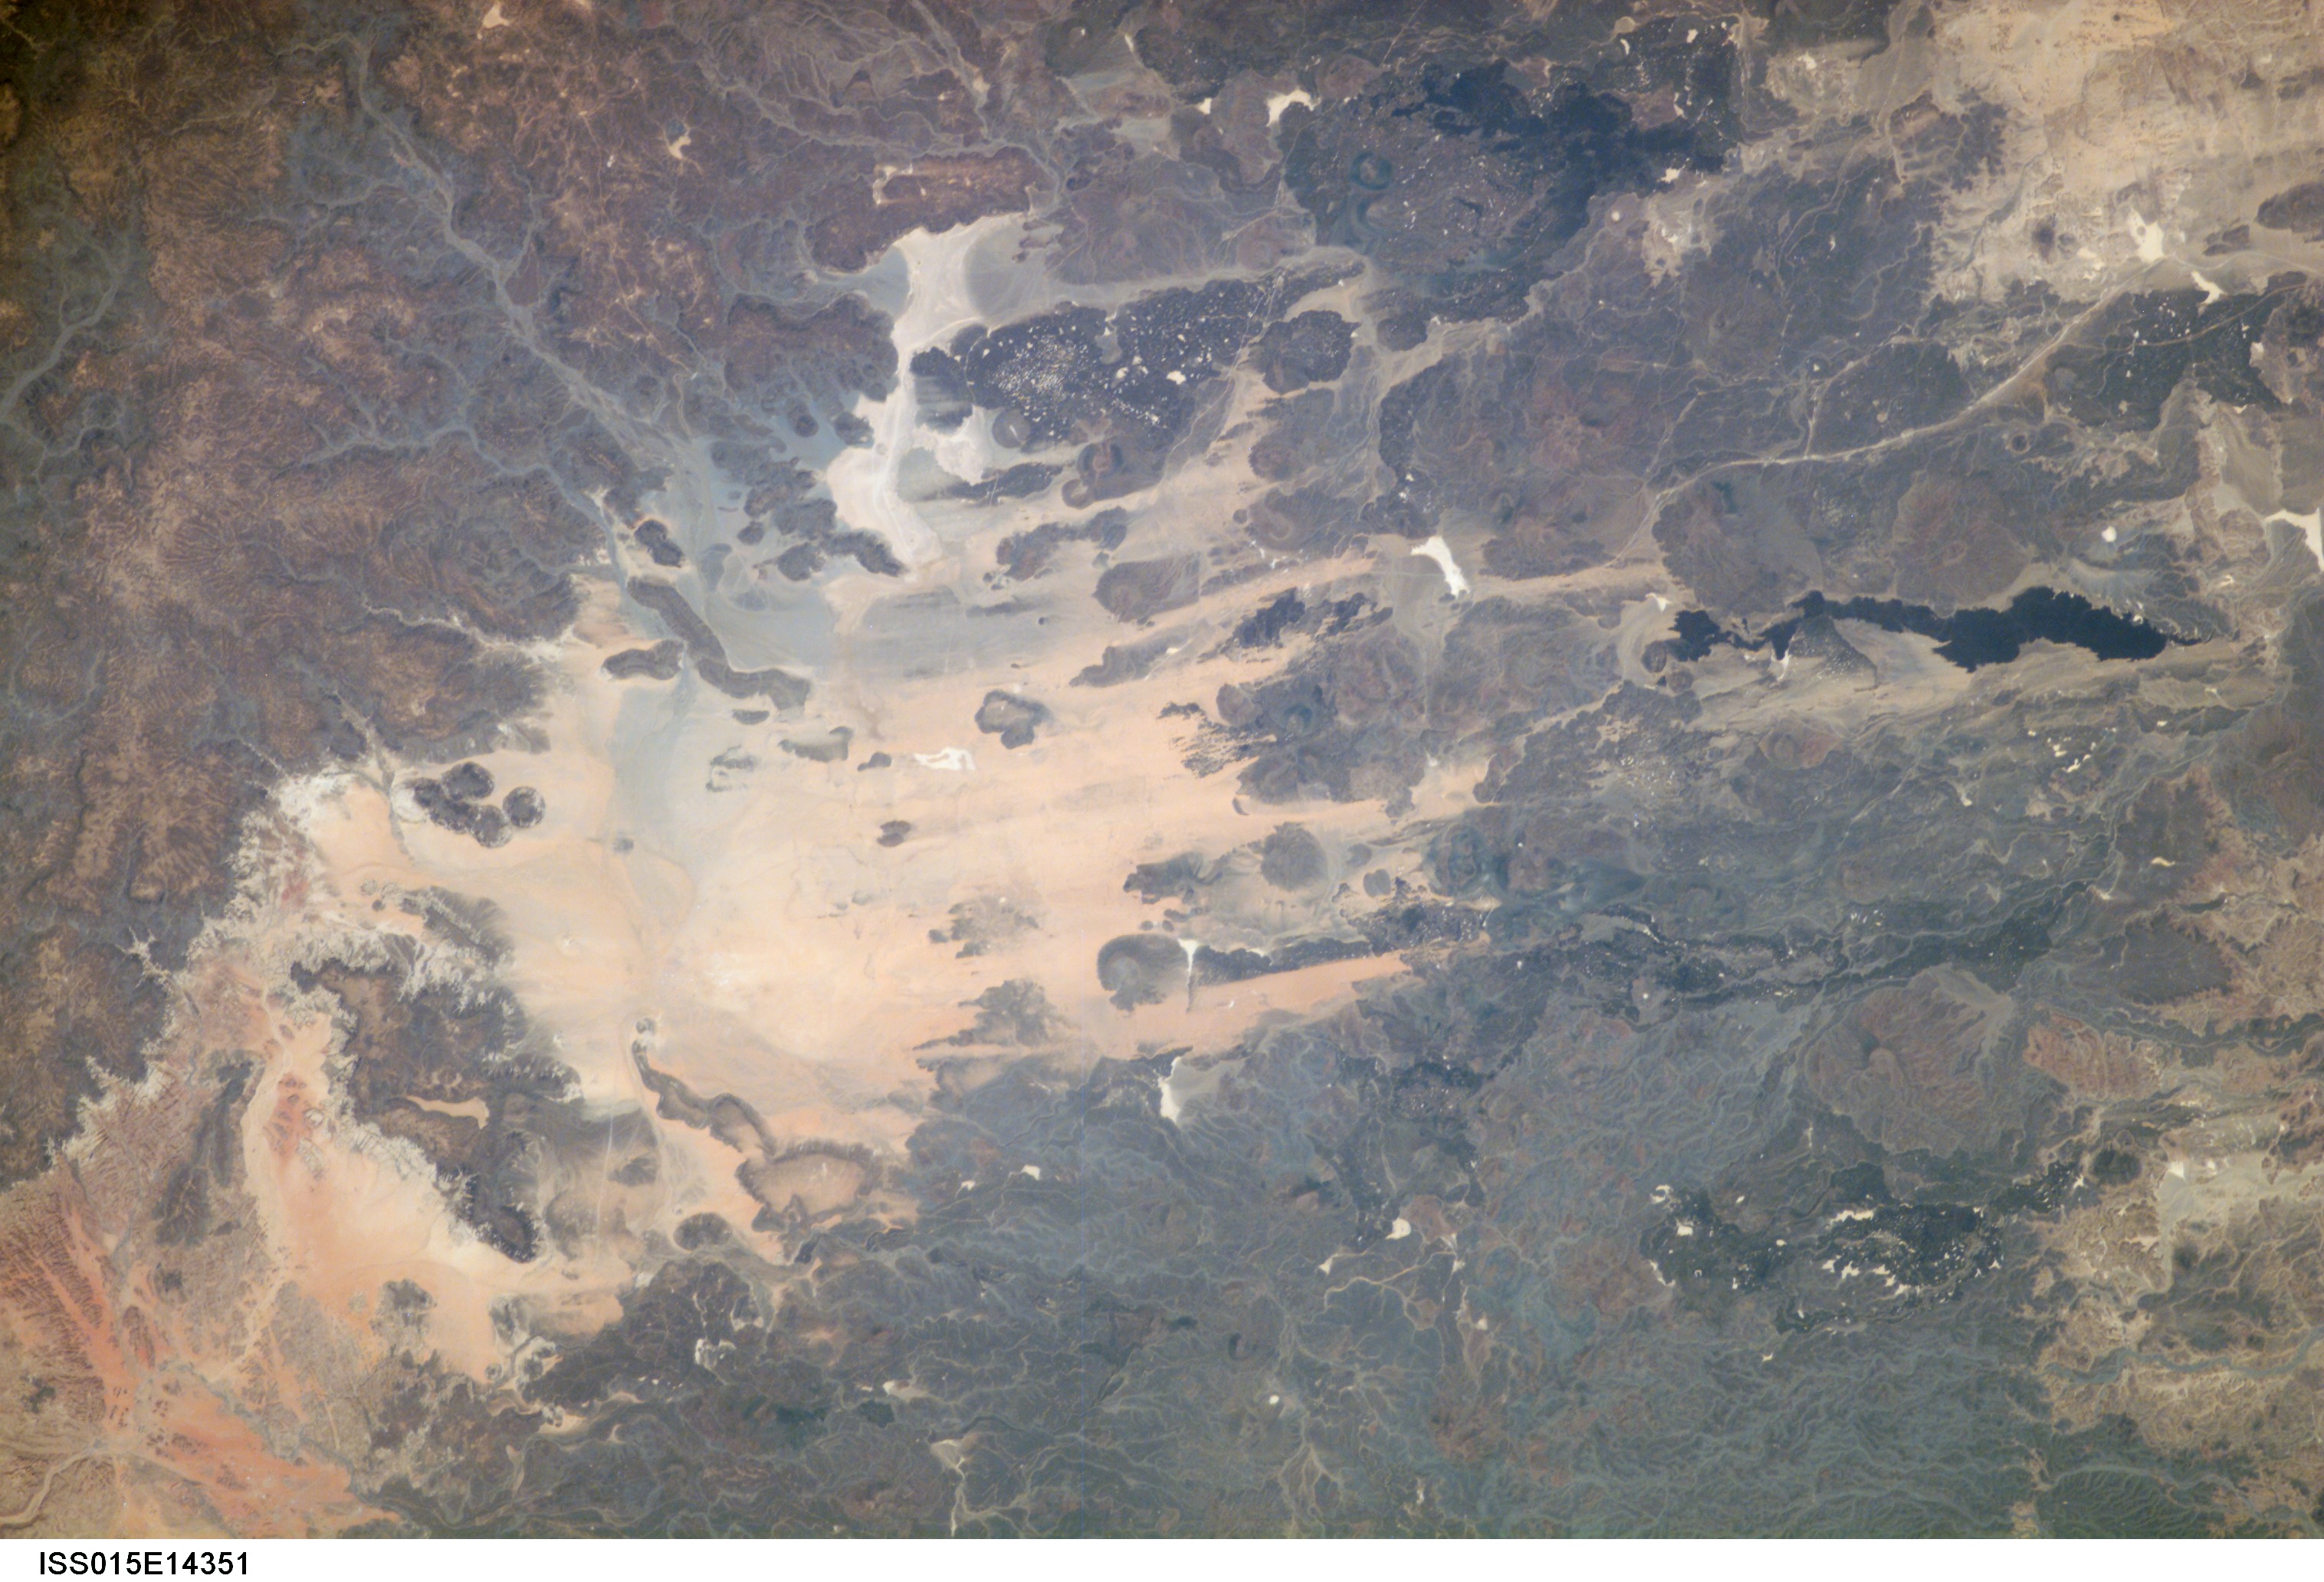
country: SAUDI ARABIA
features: AL 'UWAYRID LAVA FIELD, TABUK
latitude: 27.5
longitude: 37.5
